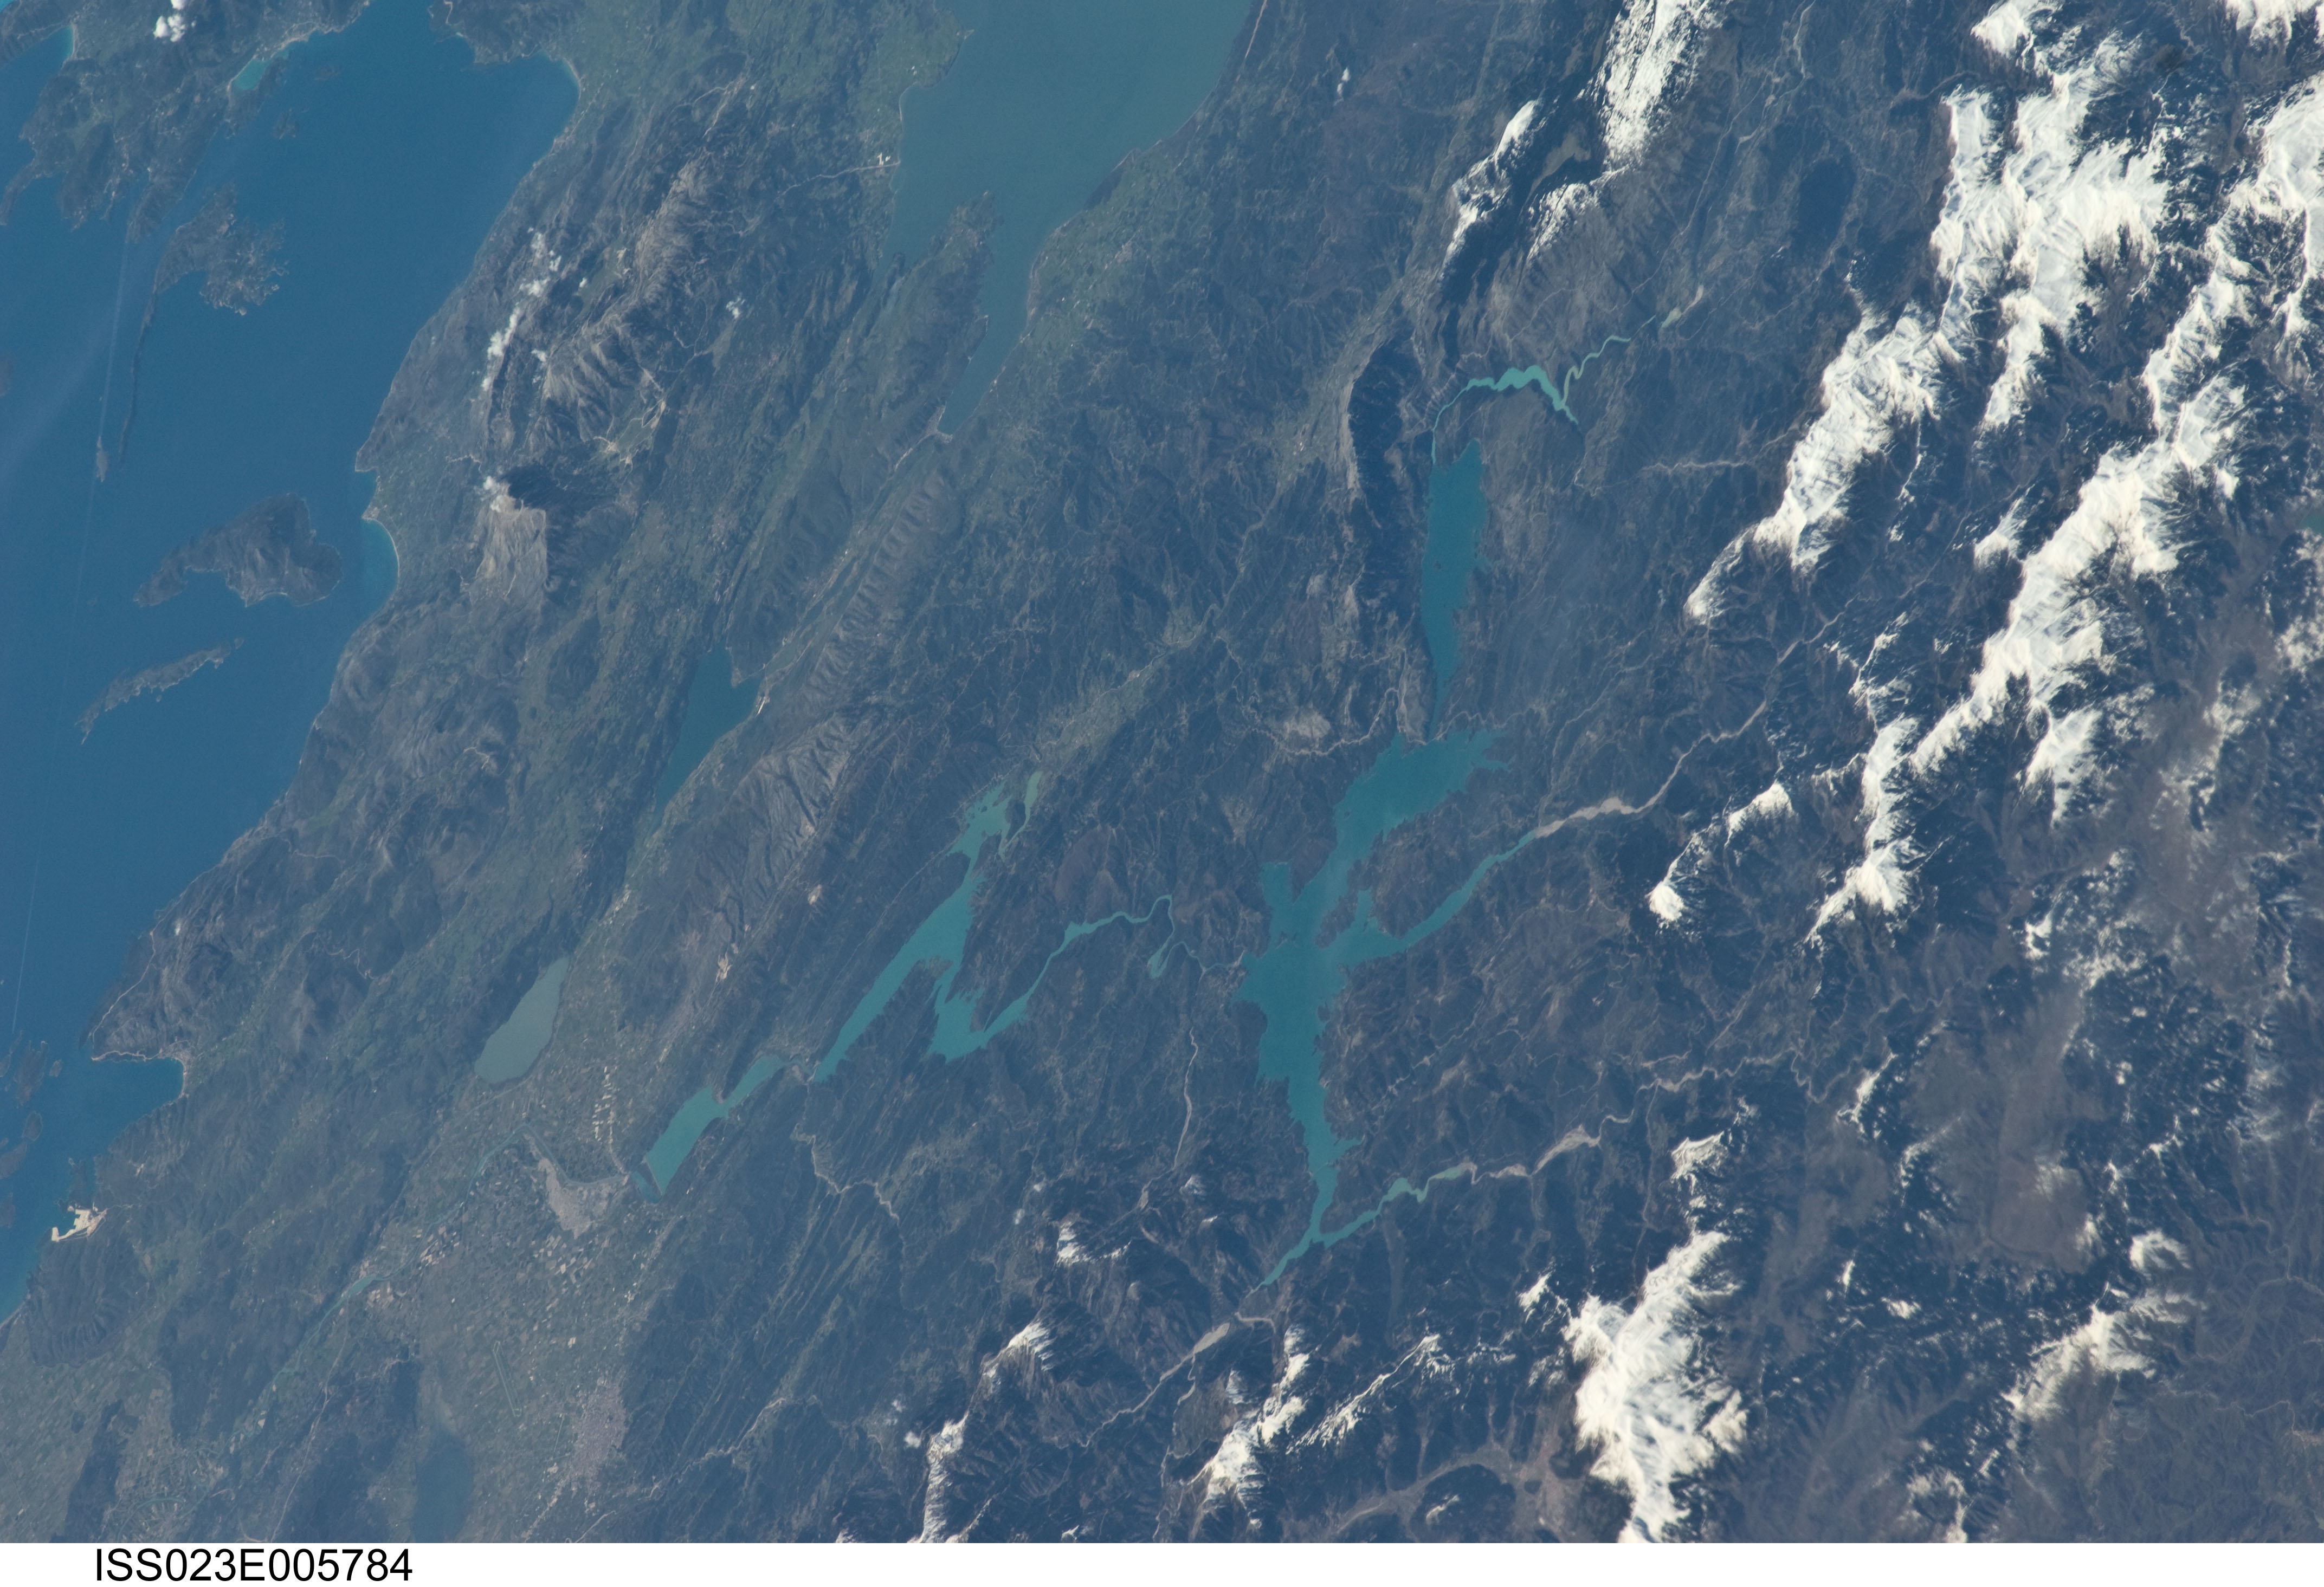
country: GREECE
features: LAKE KASTRAKI, AHELOOS RIVER
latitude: 38.8
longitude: 21.3
